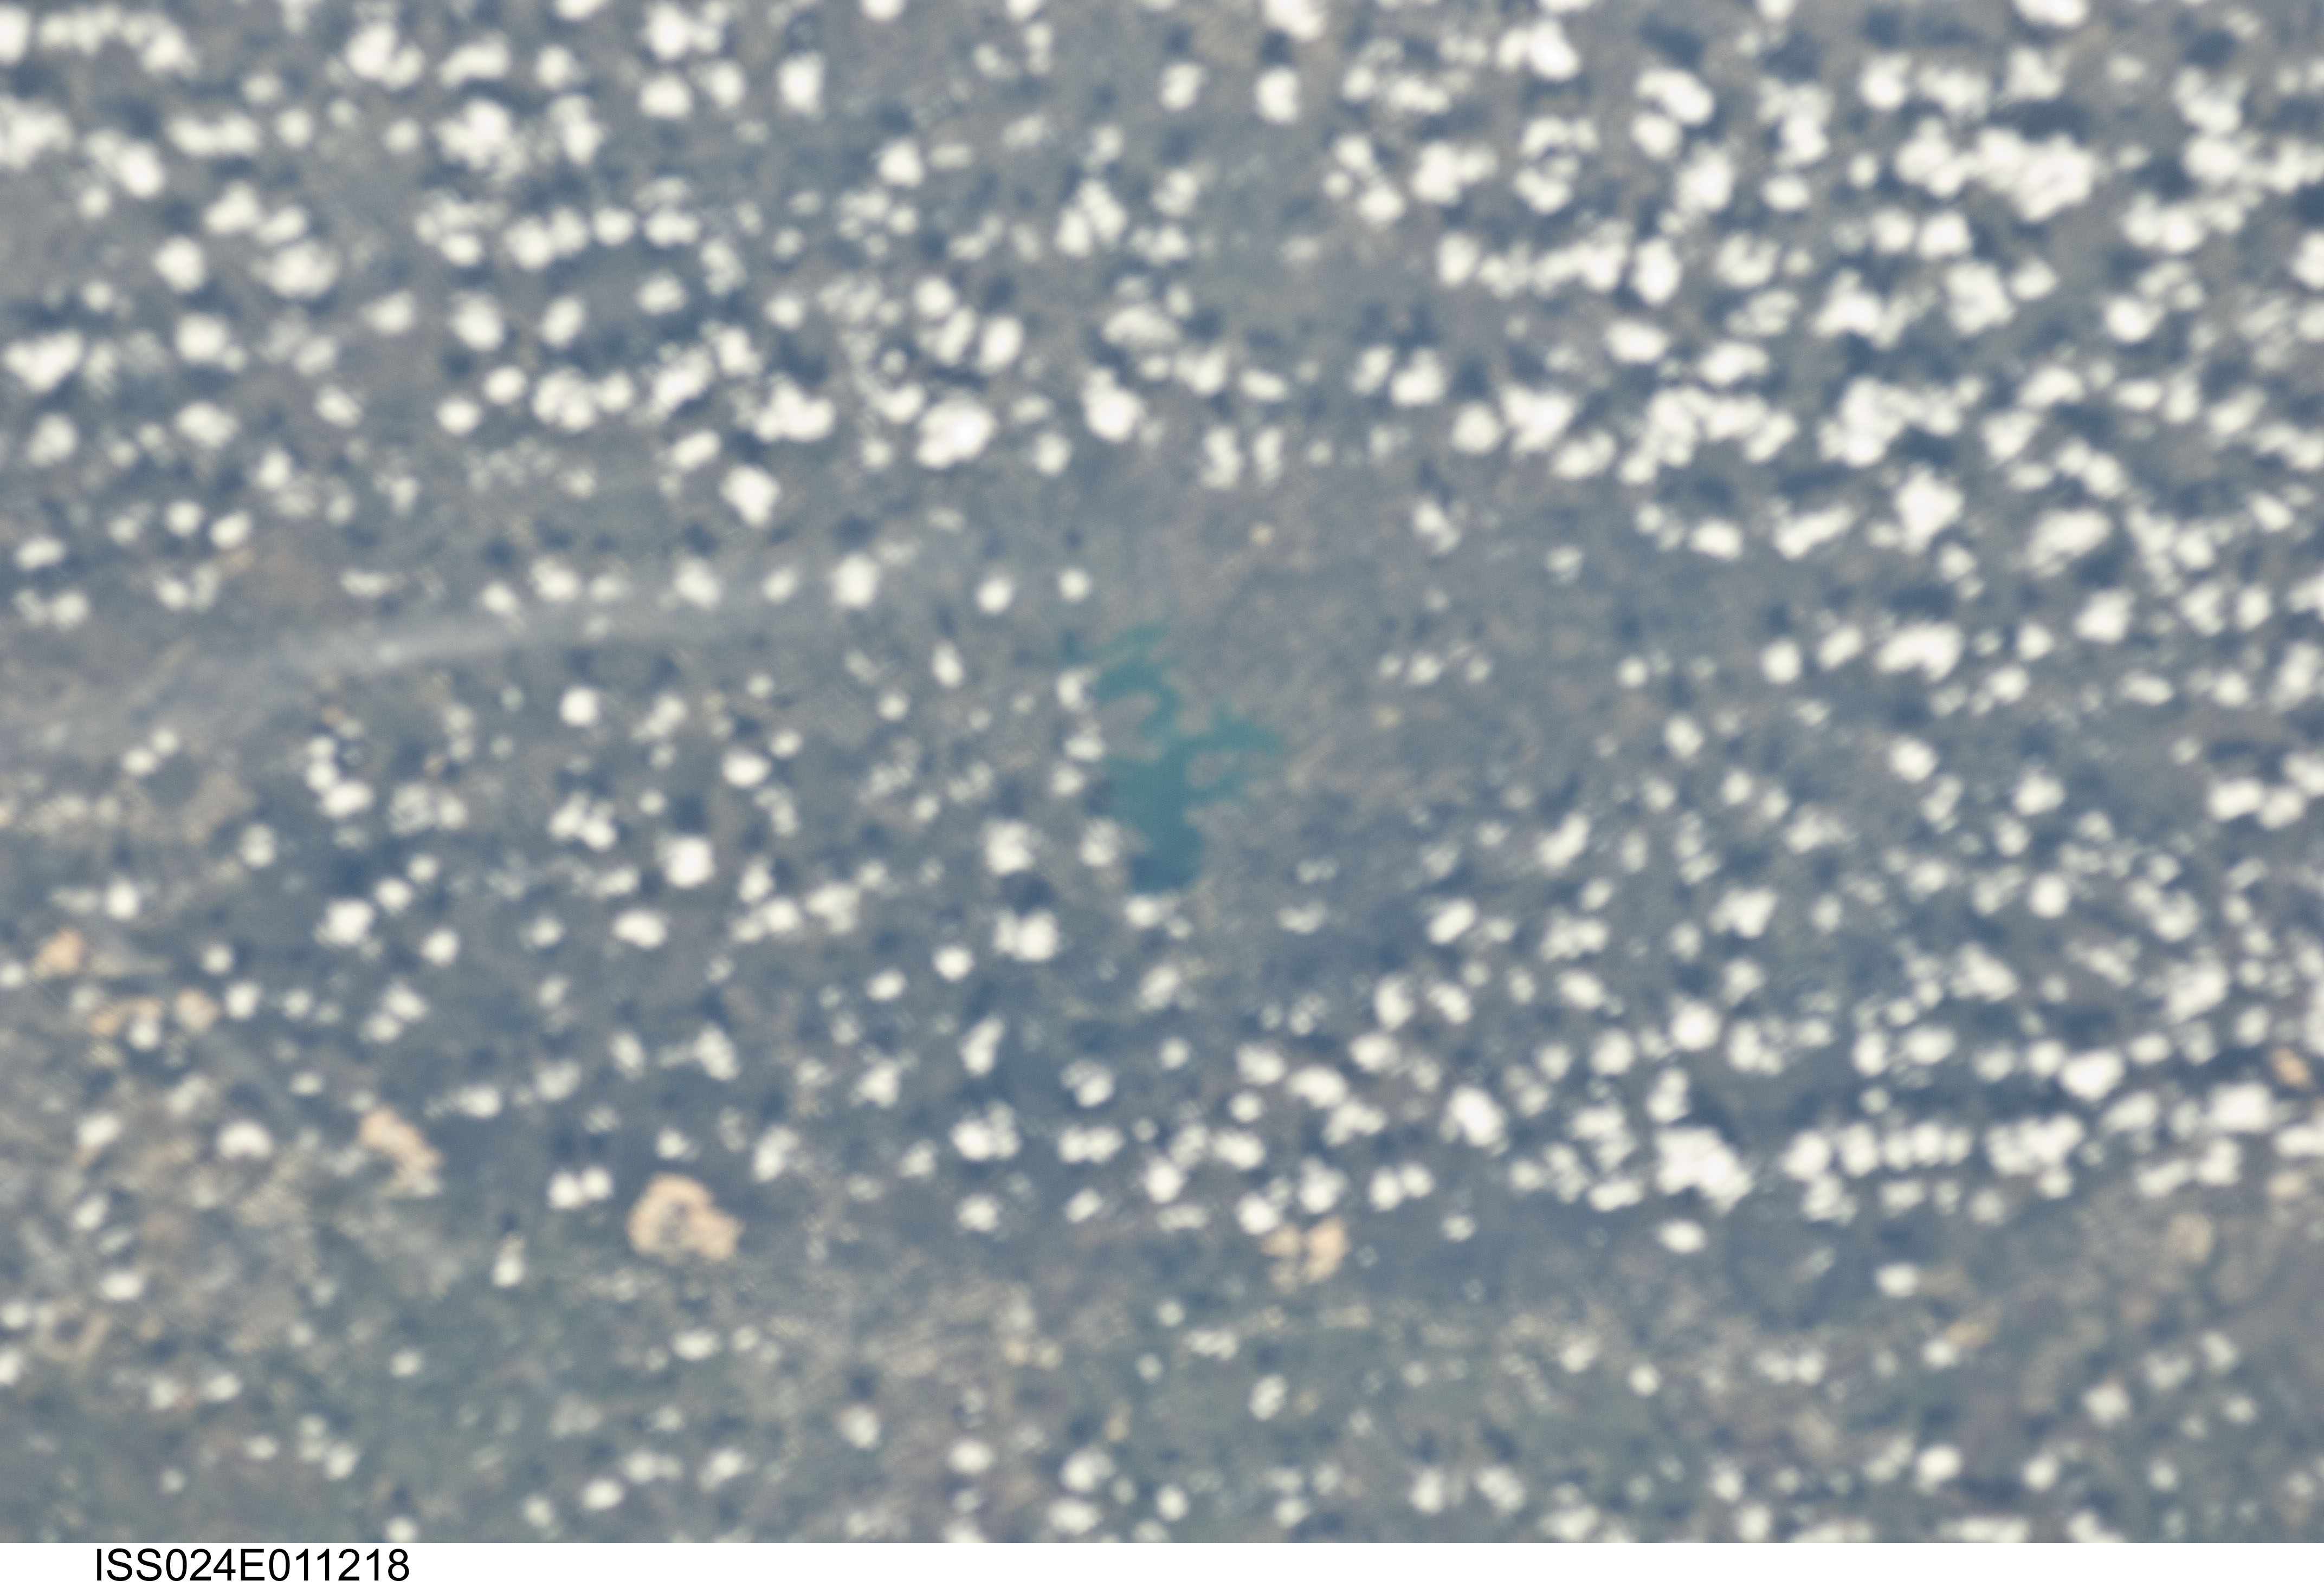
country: USA-TEXAS
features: SOFT, CANYON LAKE, QUARRYS
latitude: 29.9
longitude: -98.2
